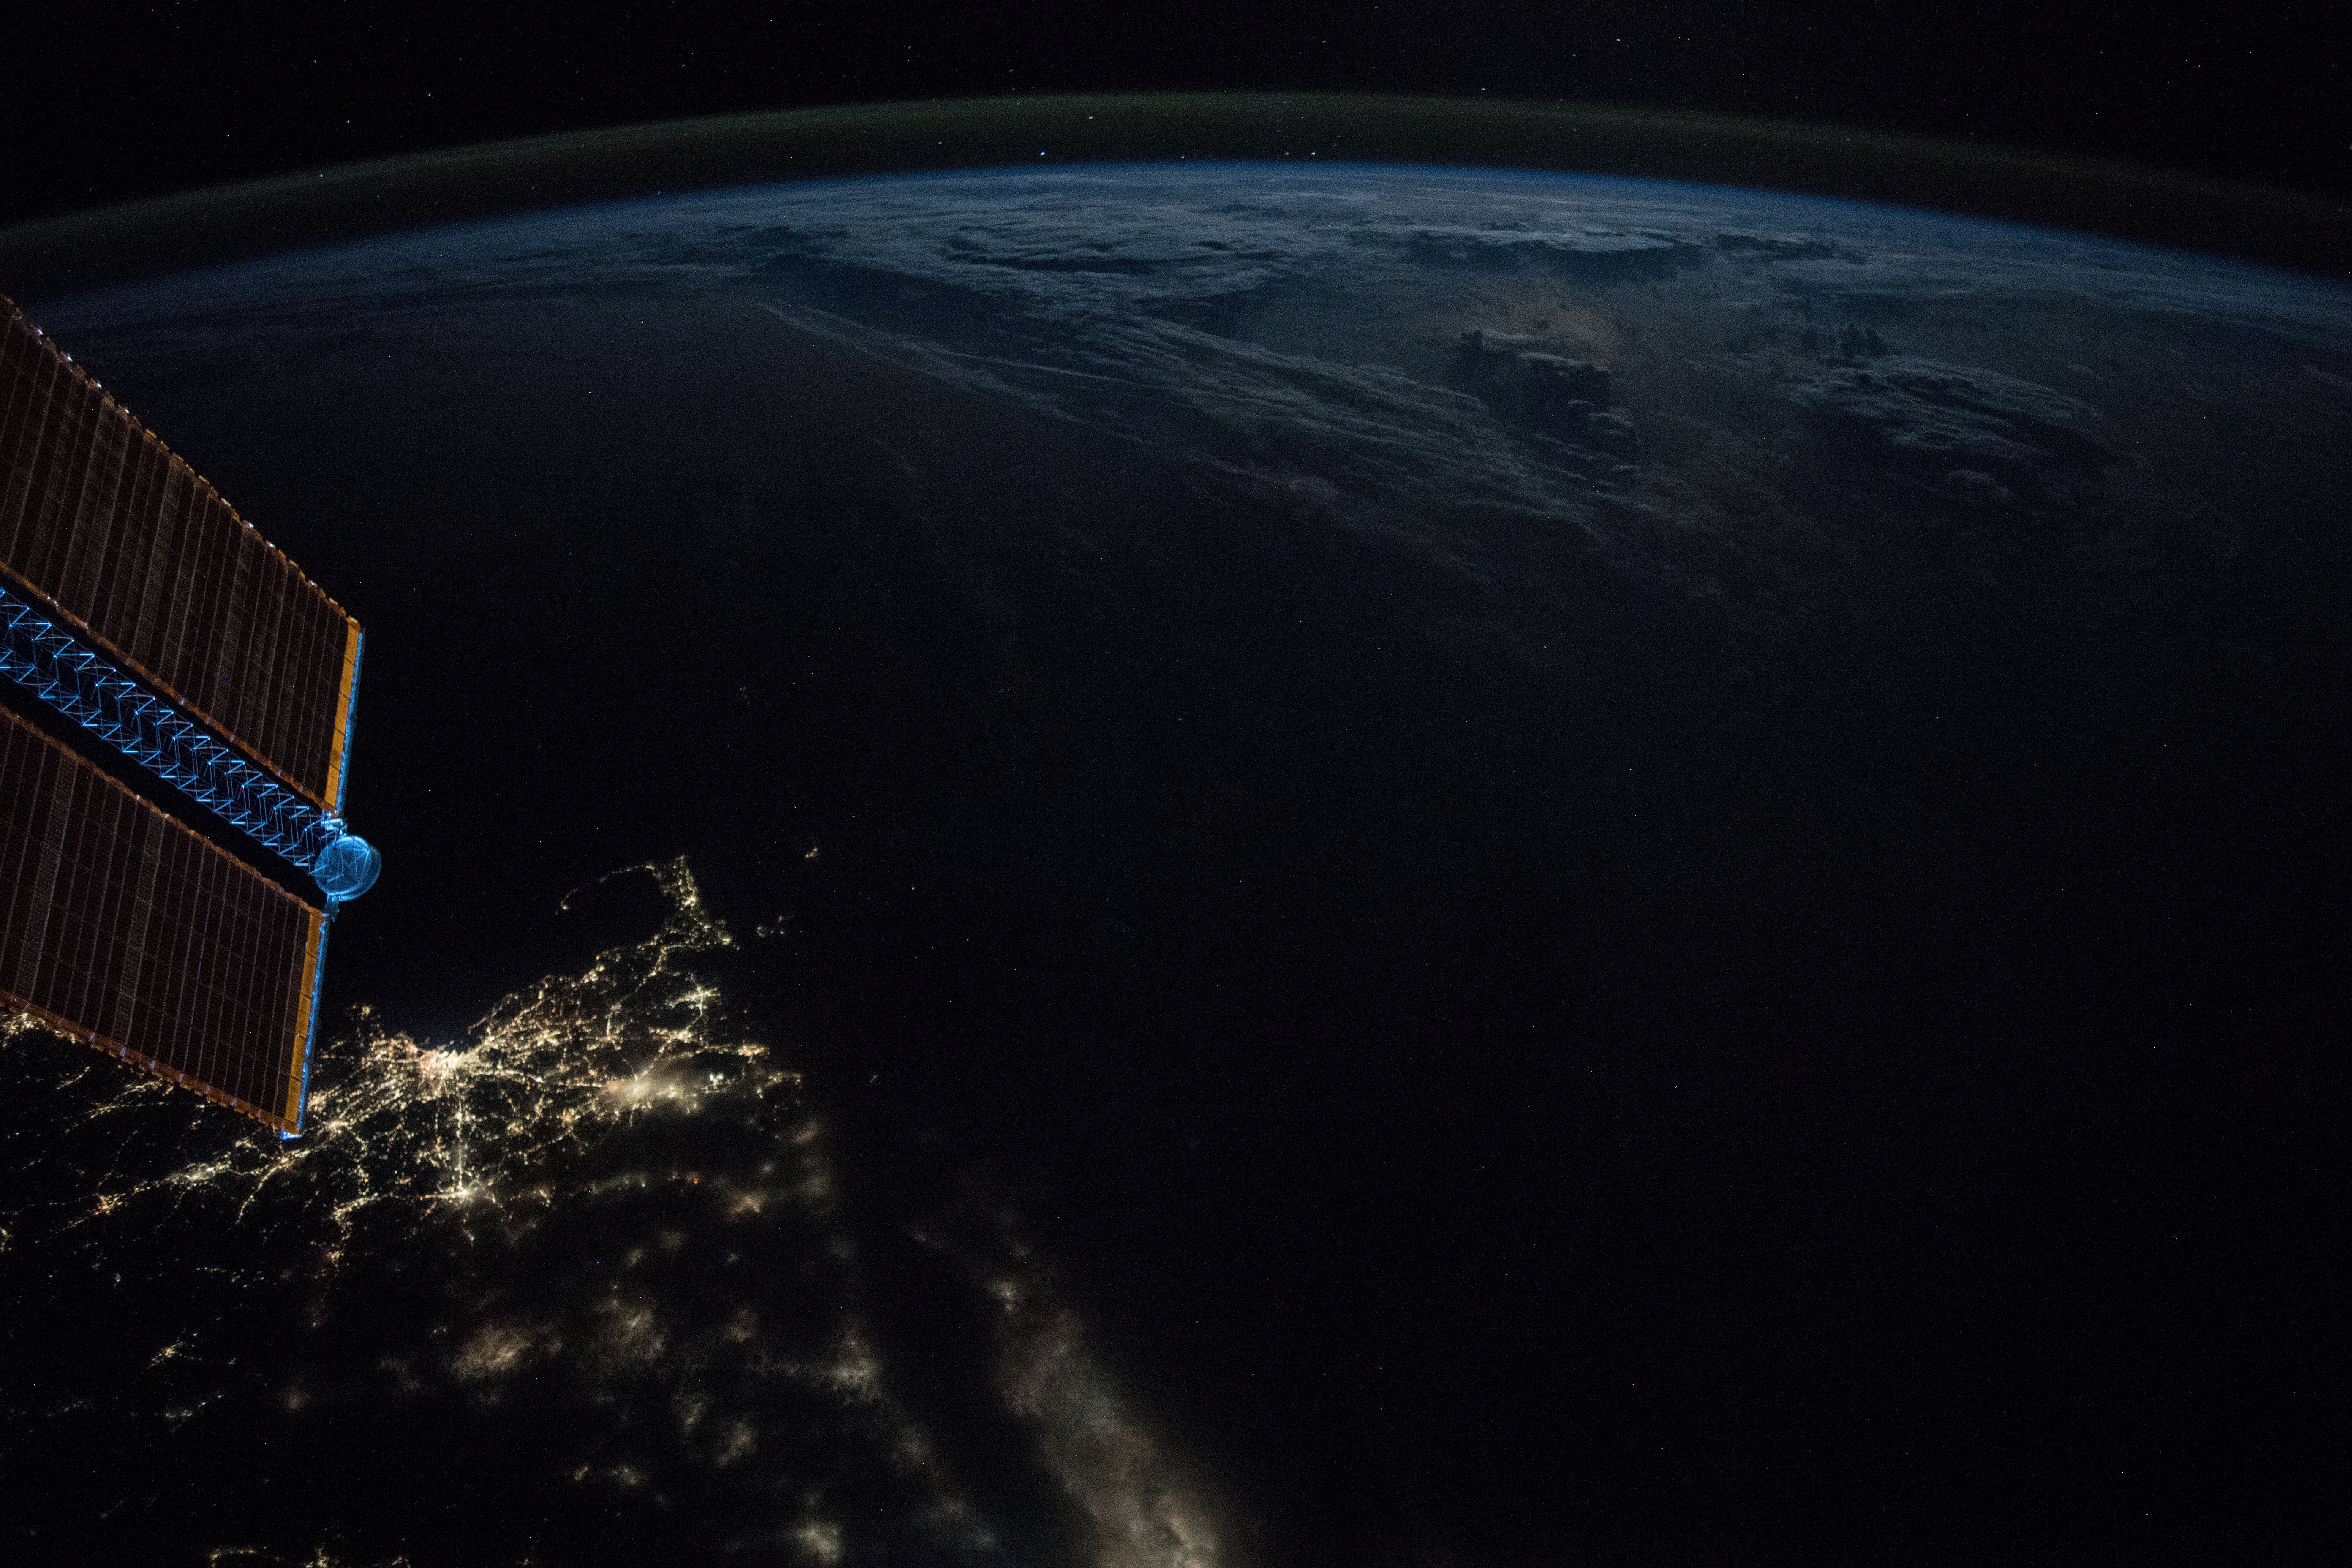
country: ATLANTIC OCEAN
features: LIGHTNING, CAPE COD BAY, BROCKTON CITY, NEW BEDFORD CITY, BOSTON CITY, LOWELL CITY, FRAMINGHAM CITY, PROVIDENCE CITY, BUZZARDS BAY, EARTH LIMB, NIGHT
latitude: 39.8
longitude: -70.1
